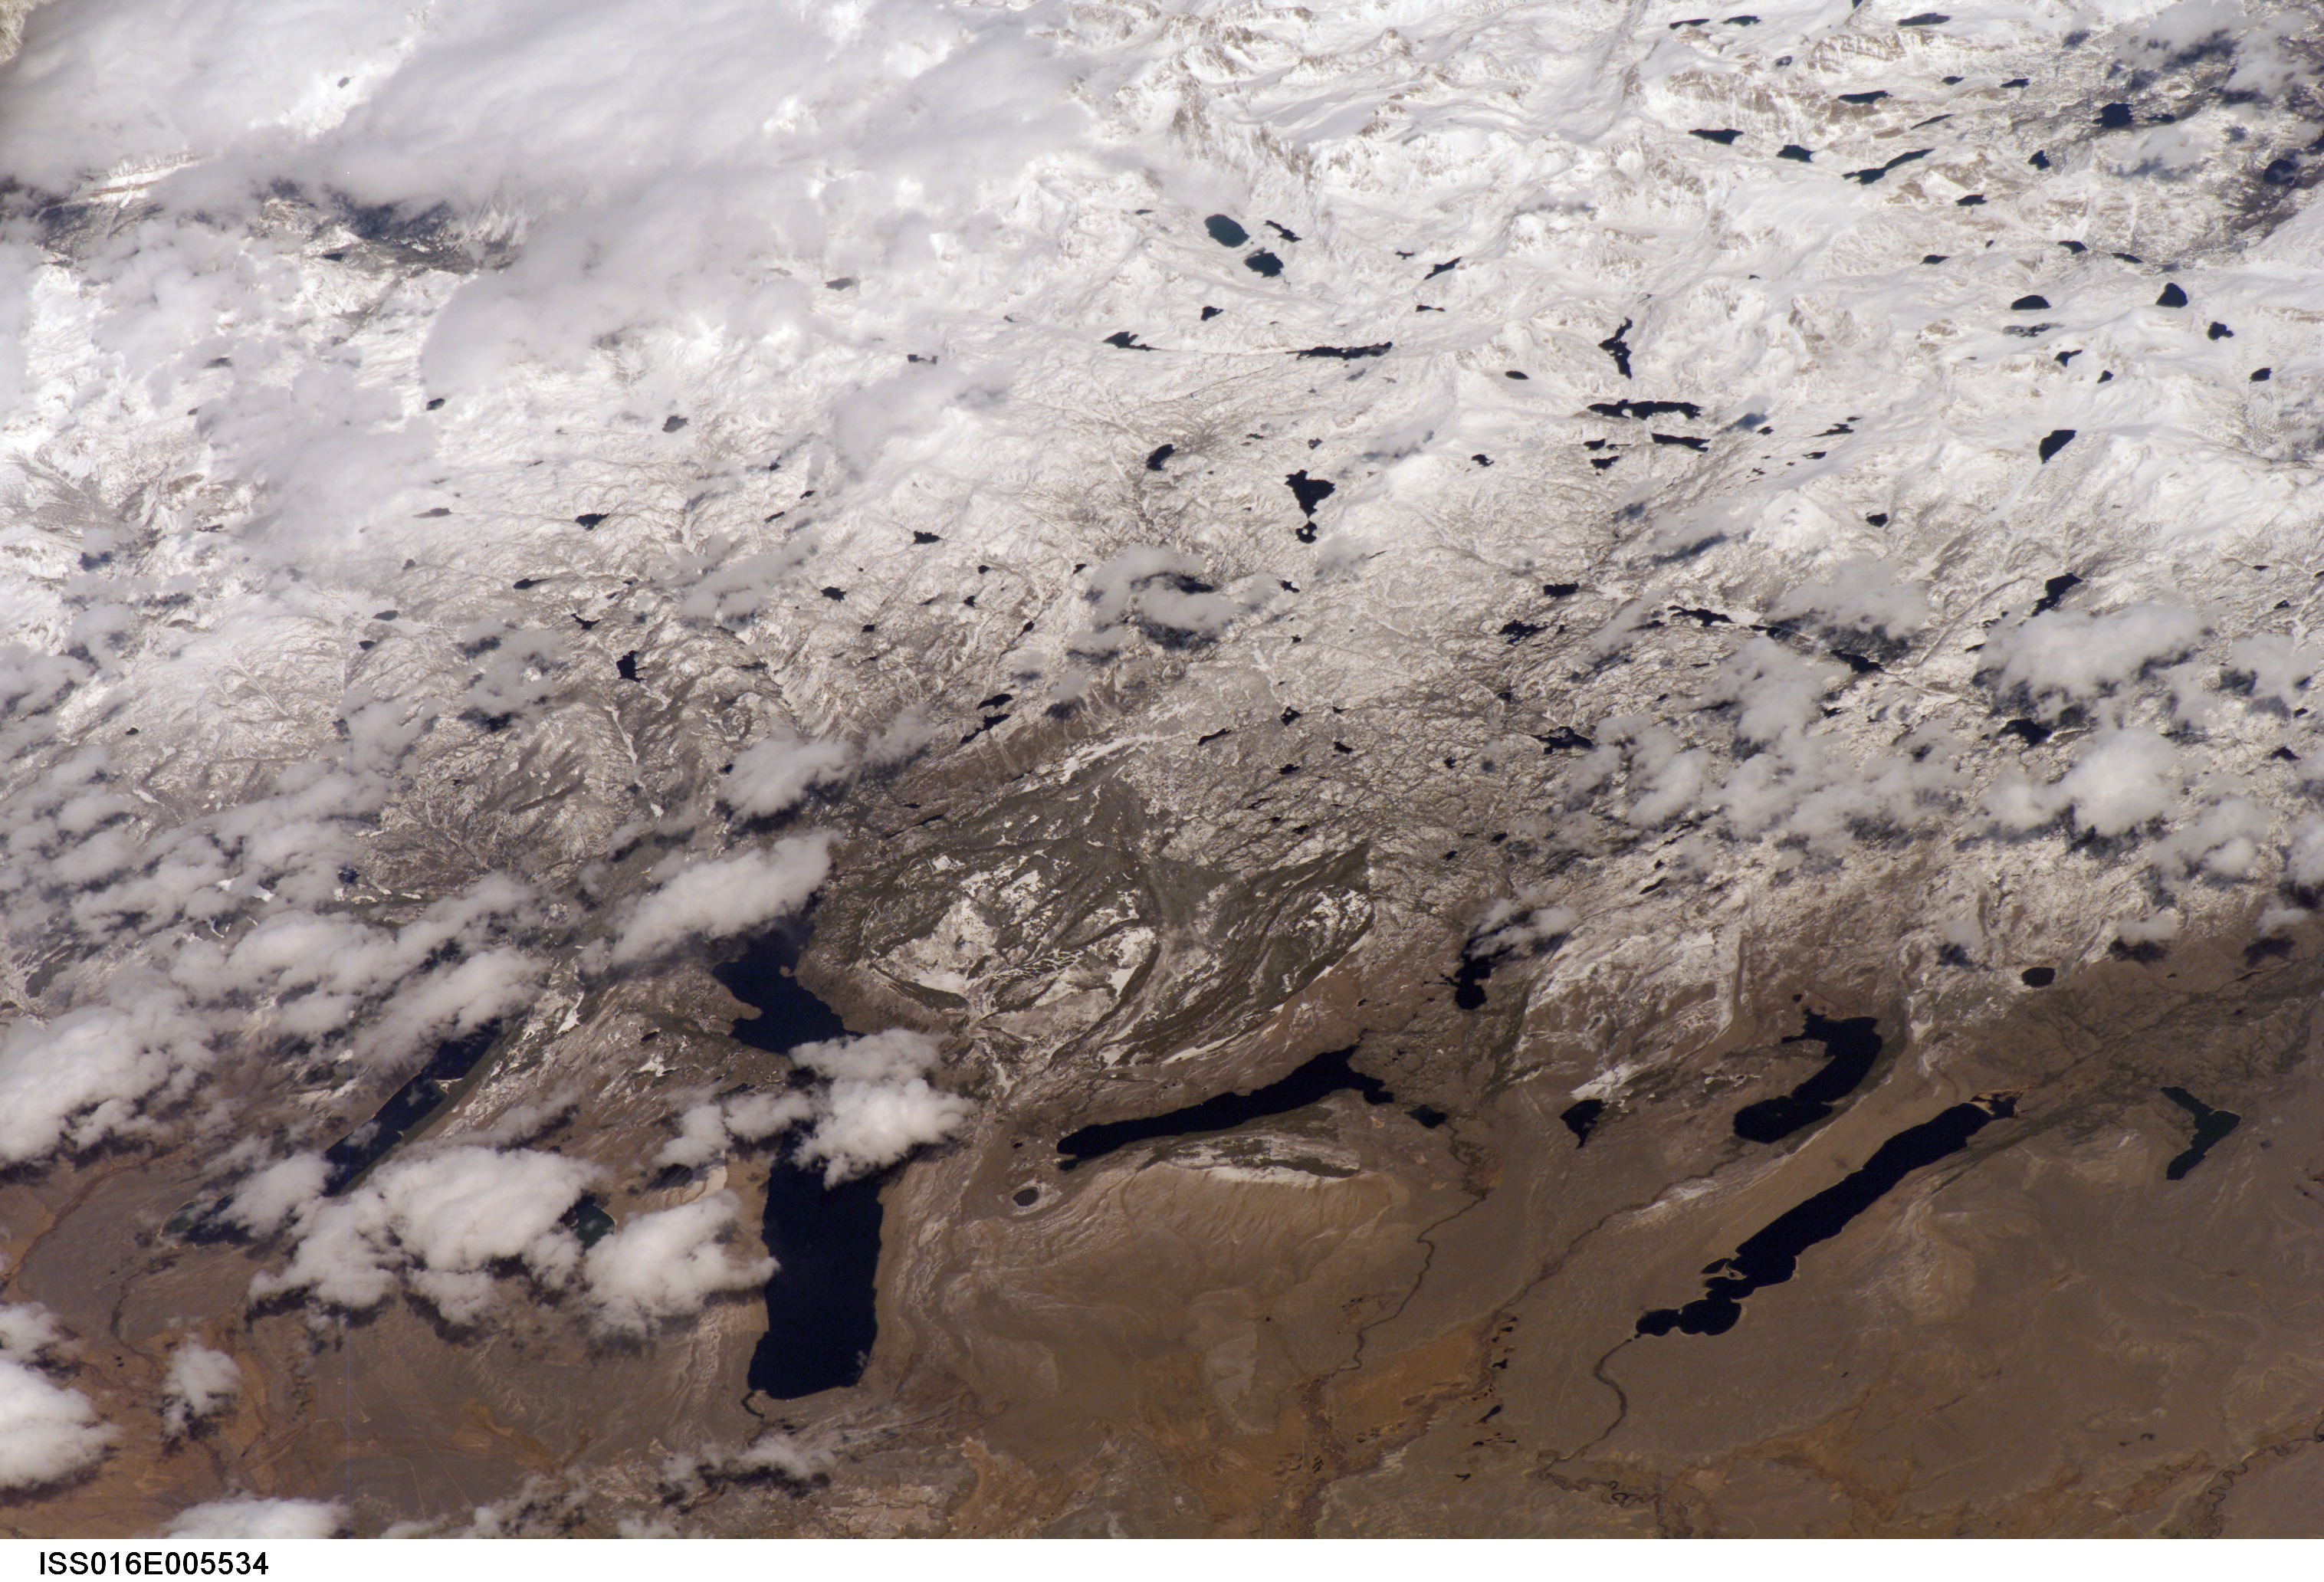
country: USA-WYOMING
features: FREMONT LAKE, WIND RIVER RANGE
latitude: 43.1
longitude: -109.6
